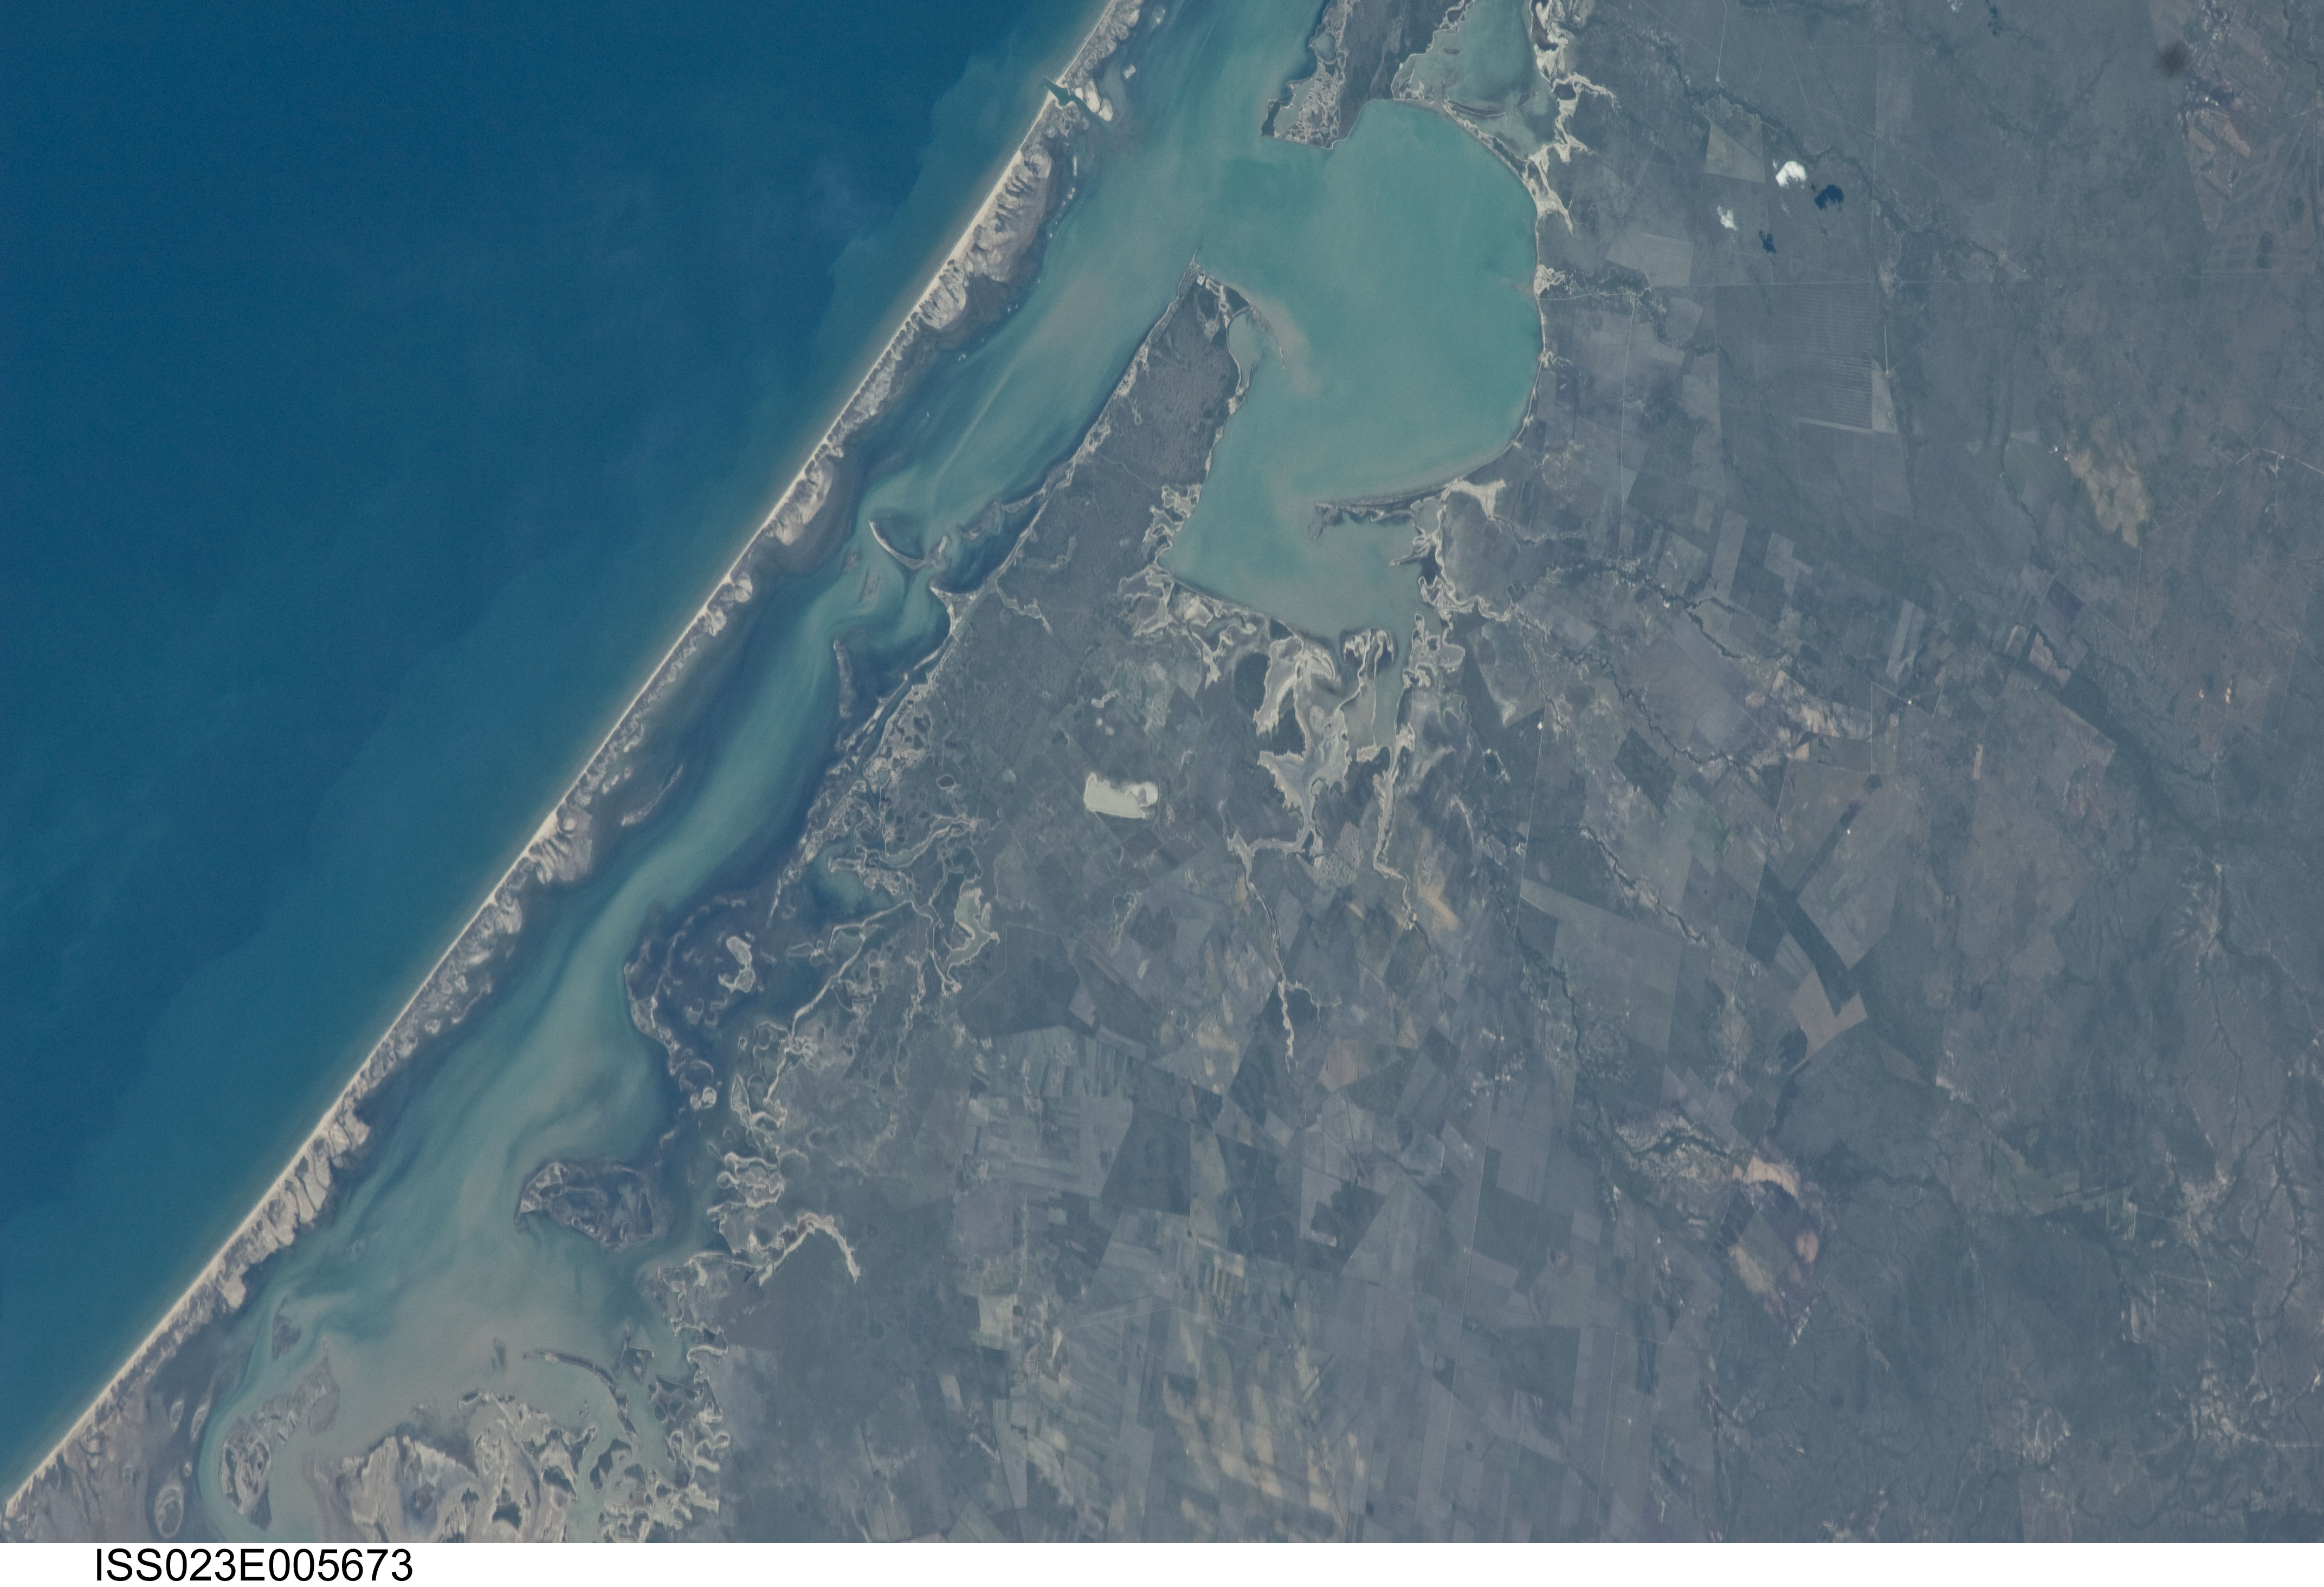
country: MEXICO
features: S. LAGUNA MADRE, BEACH, WETLANDS, AGR.
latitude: 24.7
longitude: -97.8
